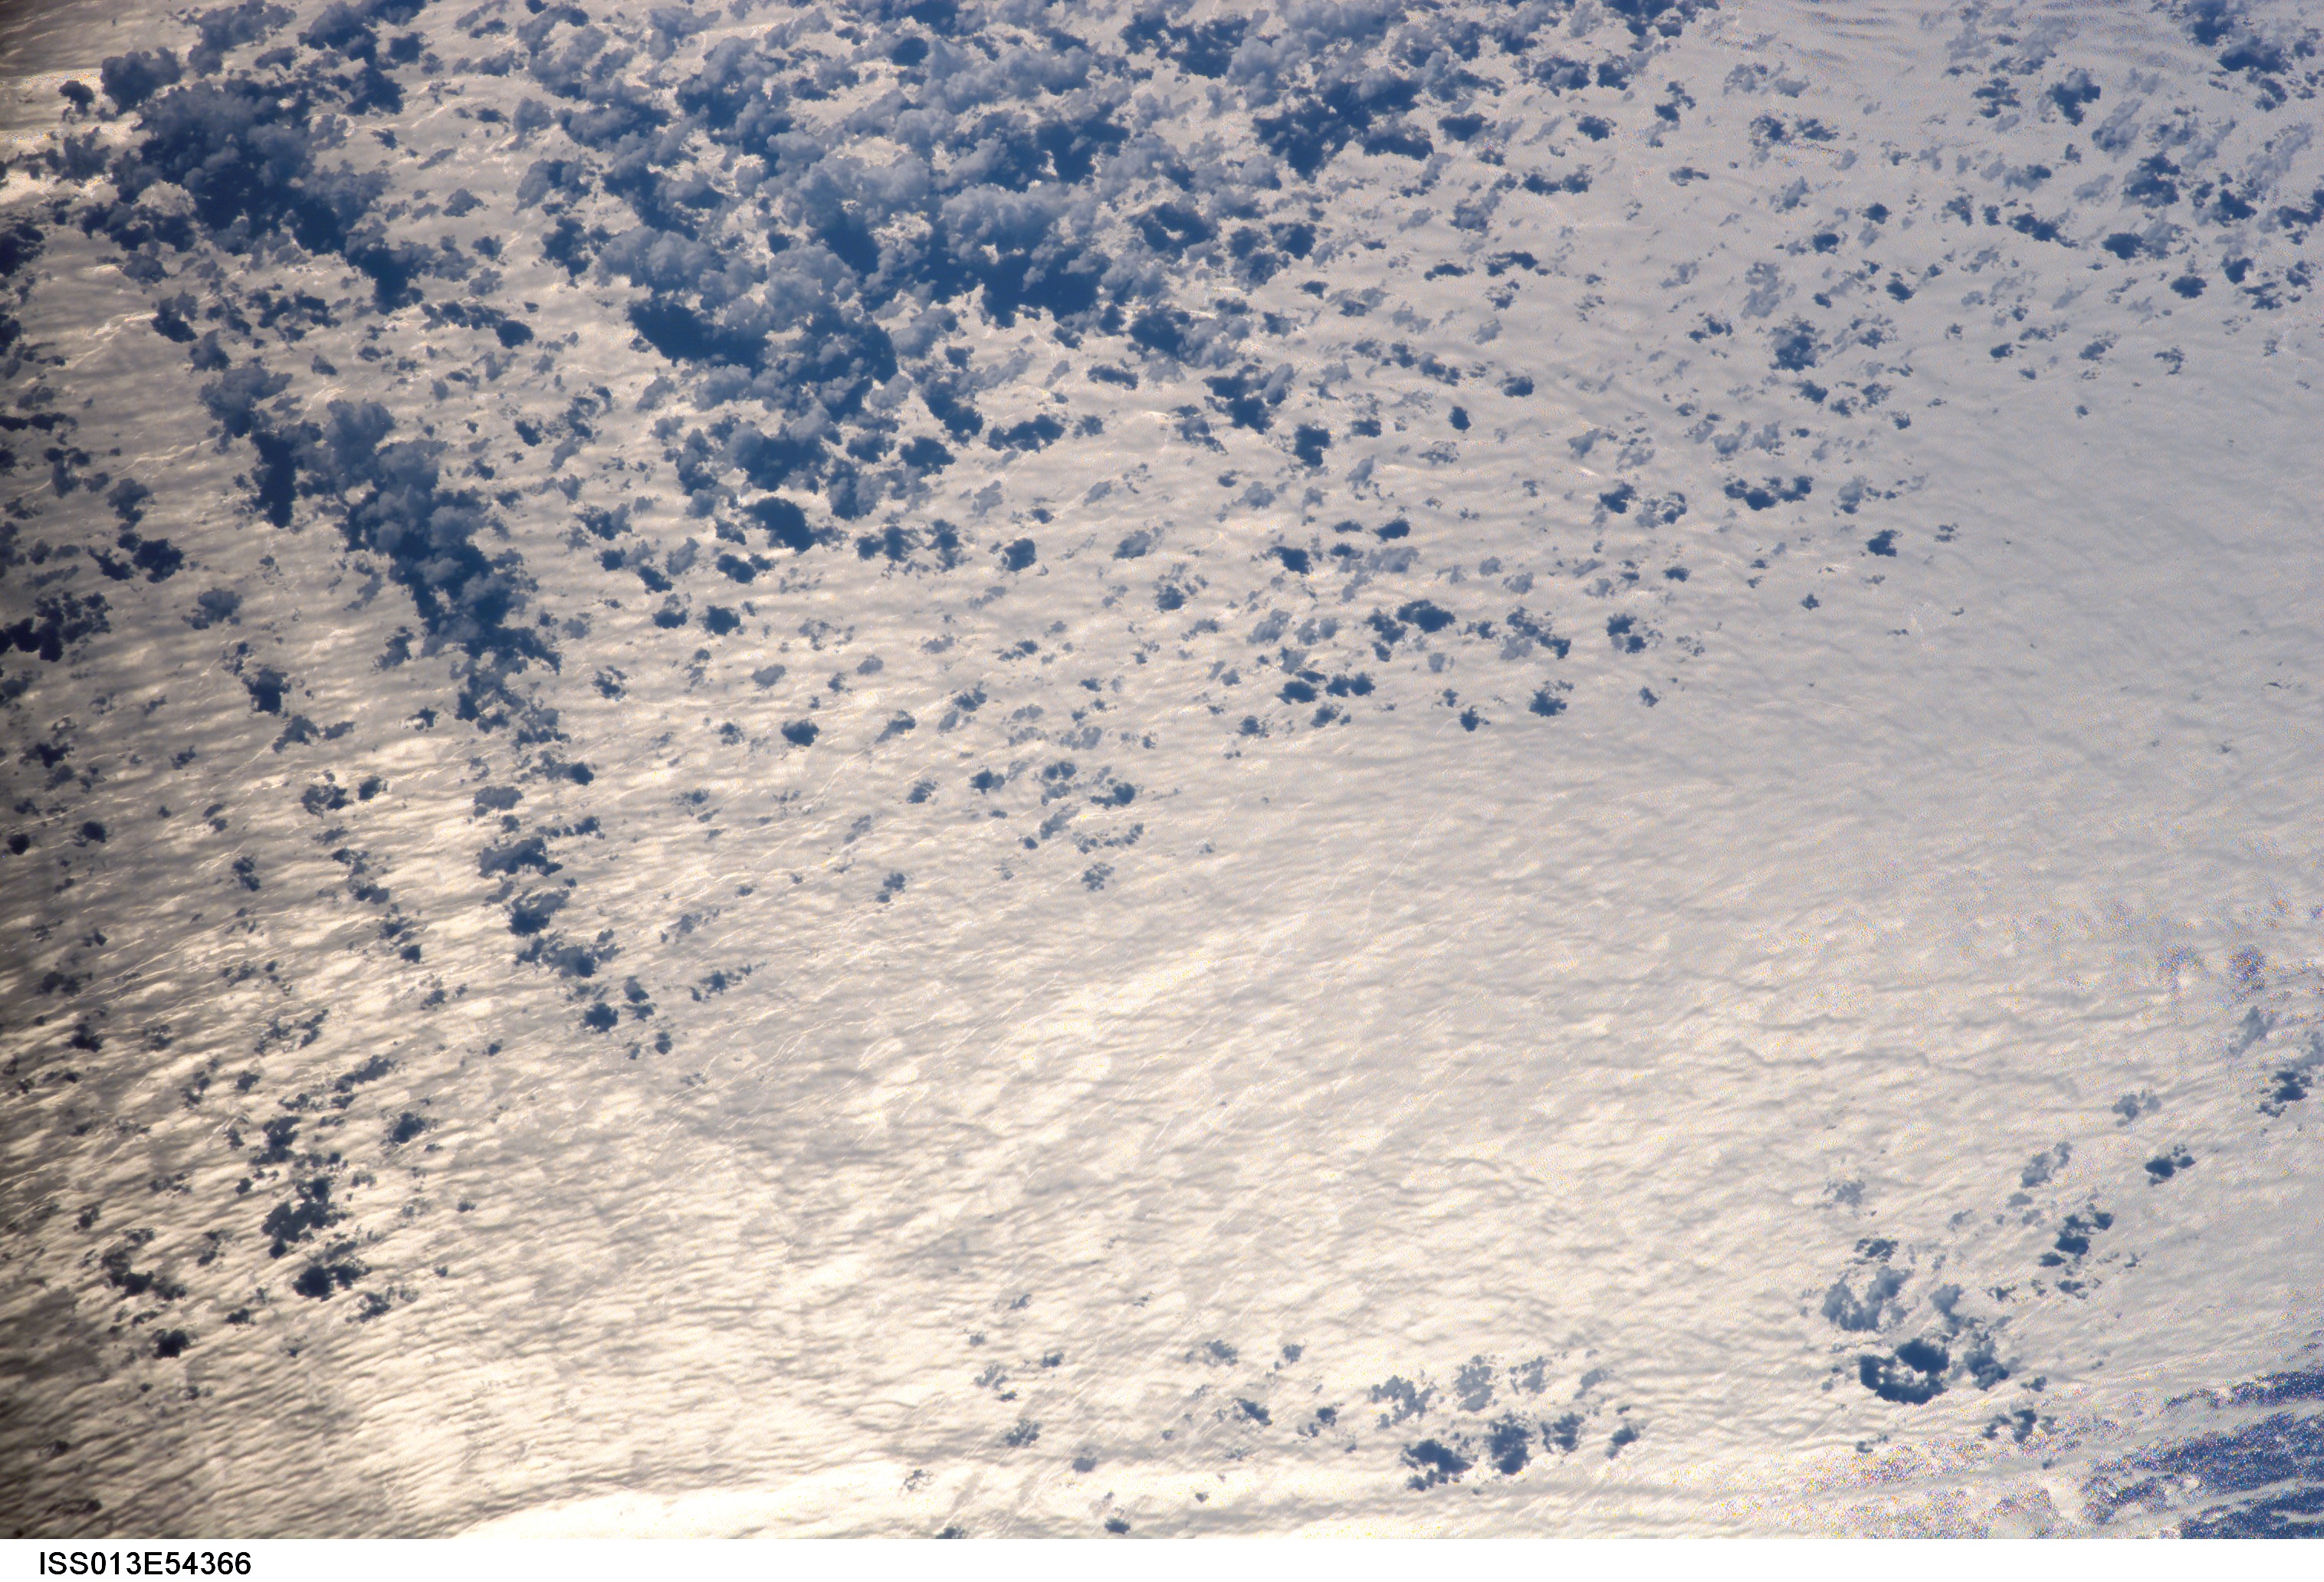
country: CHINA
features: SUNGLINT, WAVES, SOUTH CHINA SEA
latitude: 19.9
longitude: 111.5
